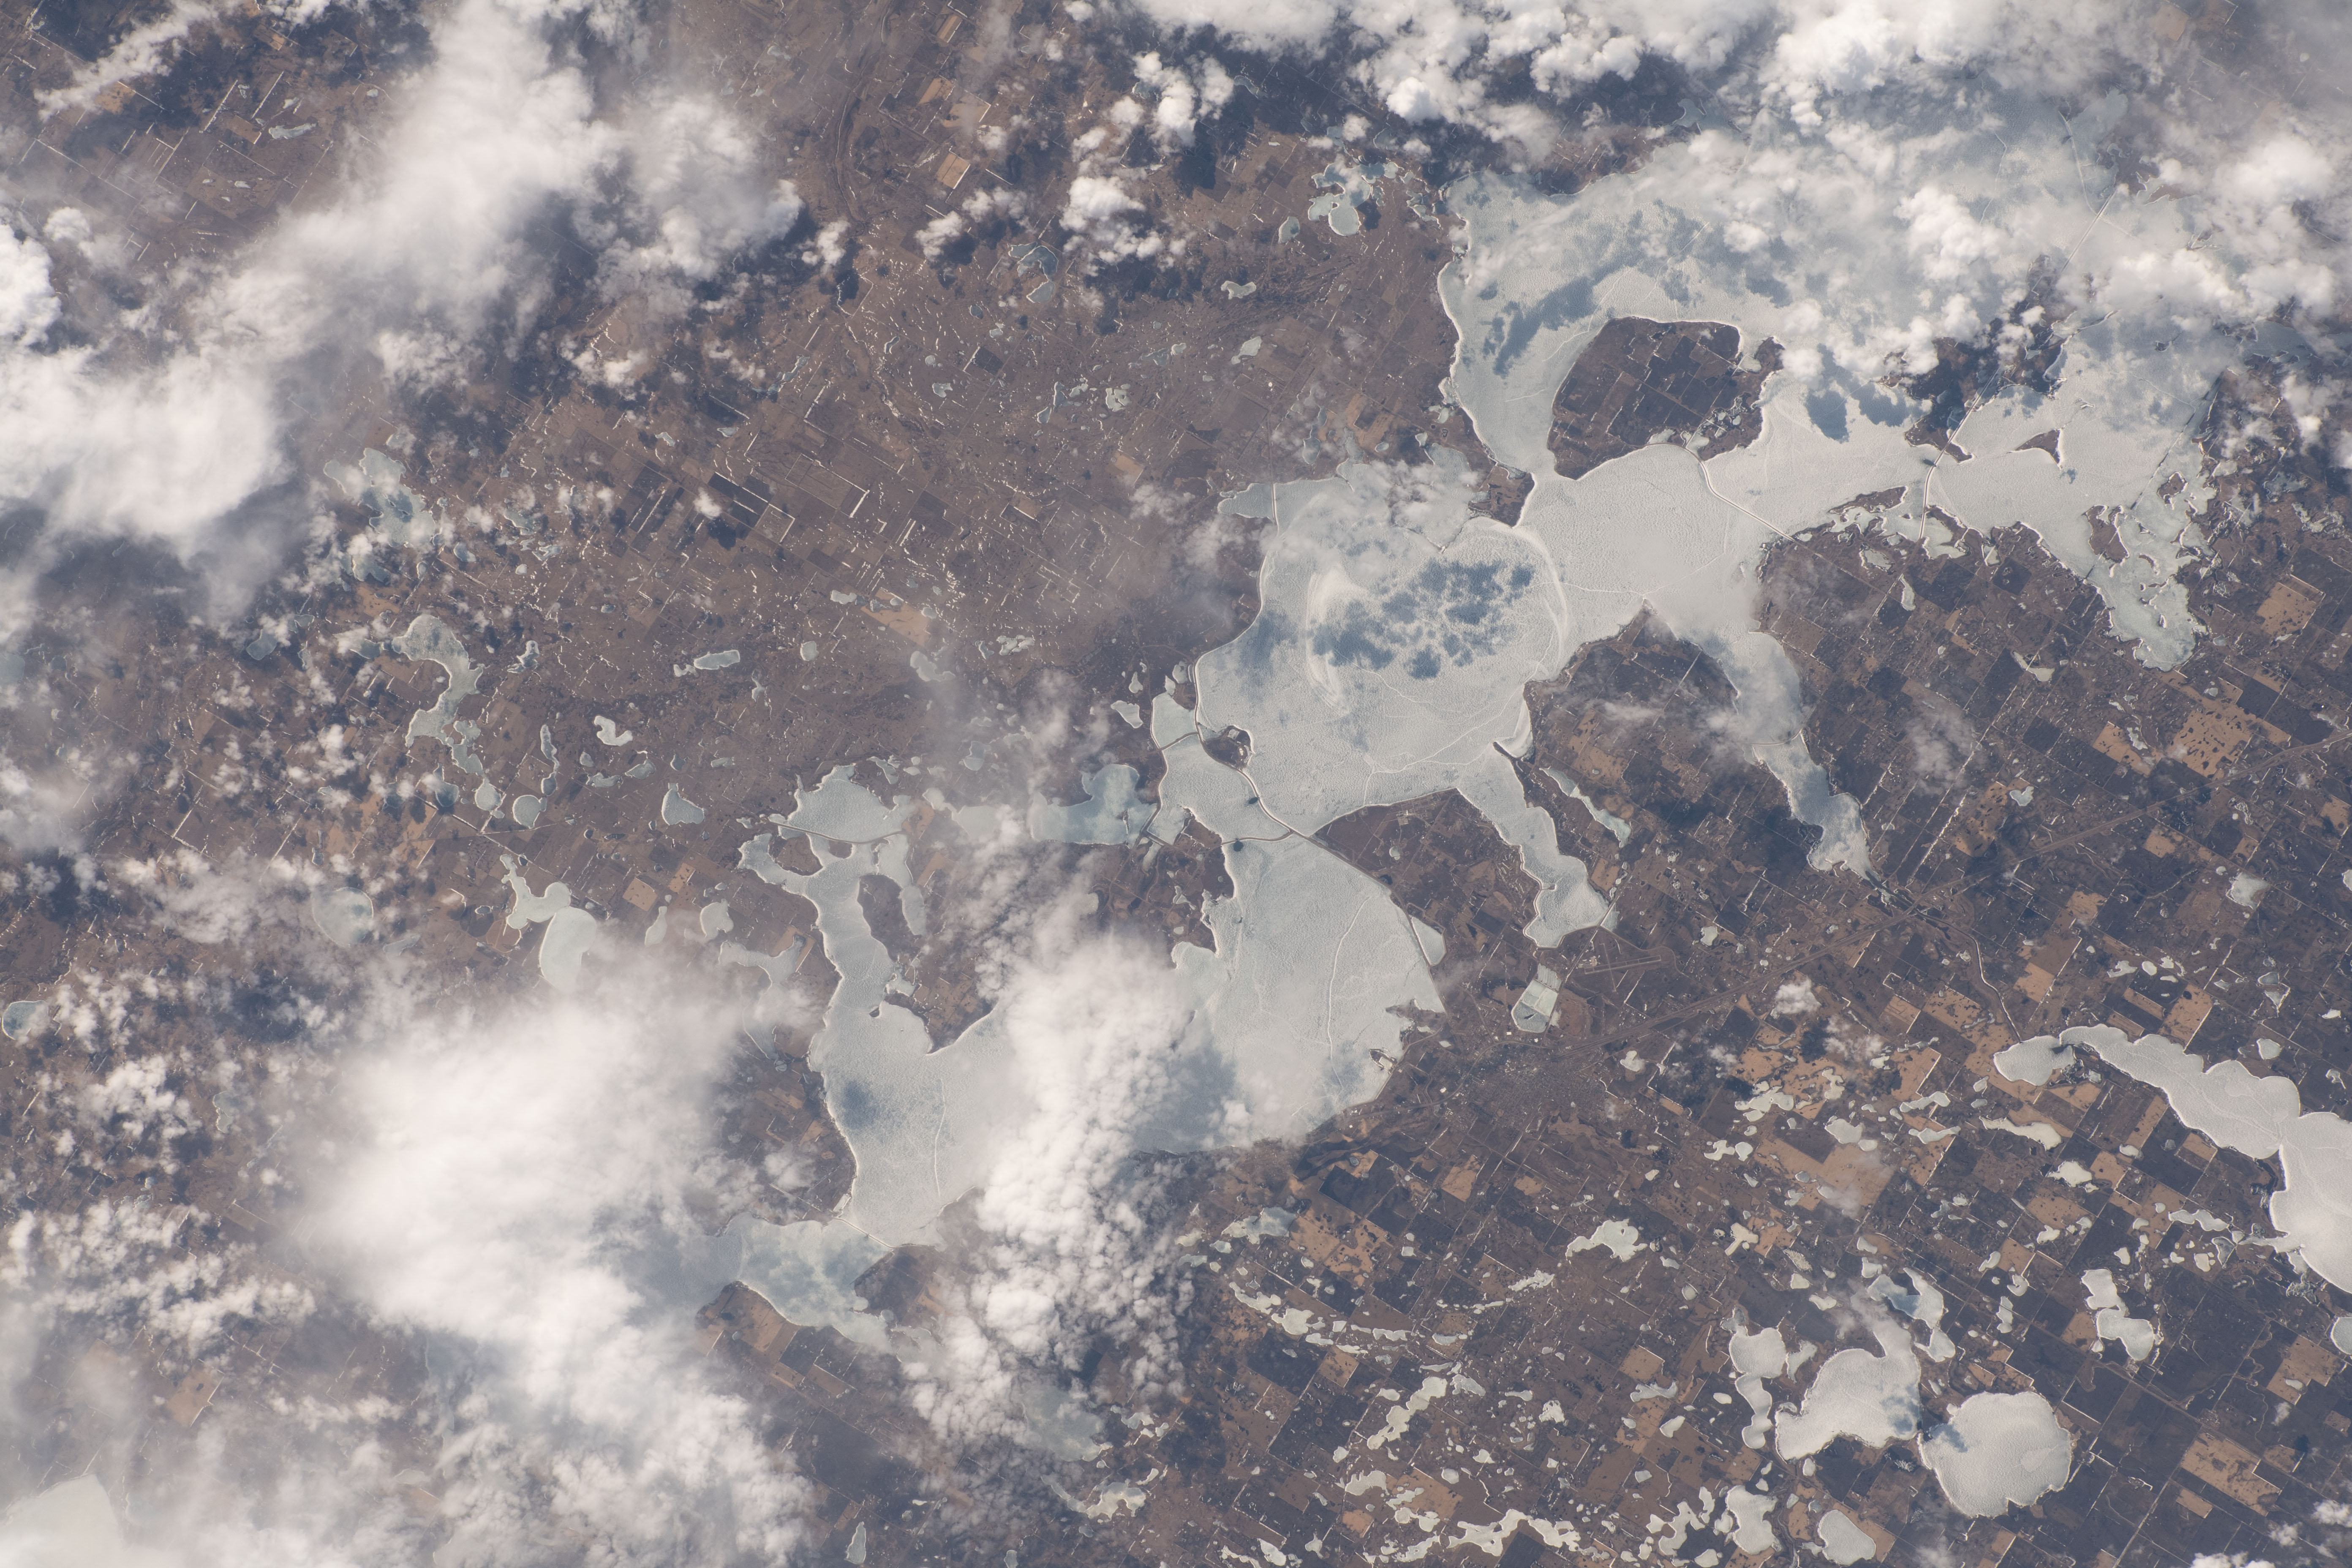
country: USA-NORTH DAKOTA
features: SPIRIT LAKE RESERVATION, NORTH DAKOTA, MISSION BAY
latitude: 48.0
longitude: -98.9
